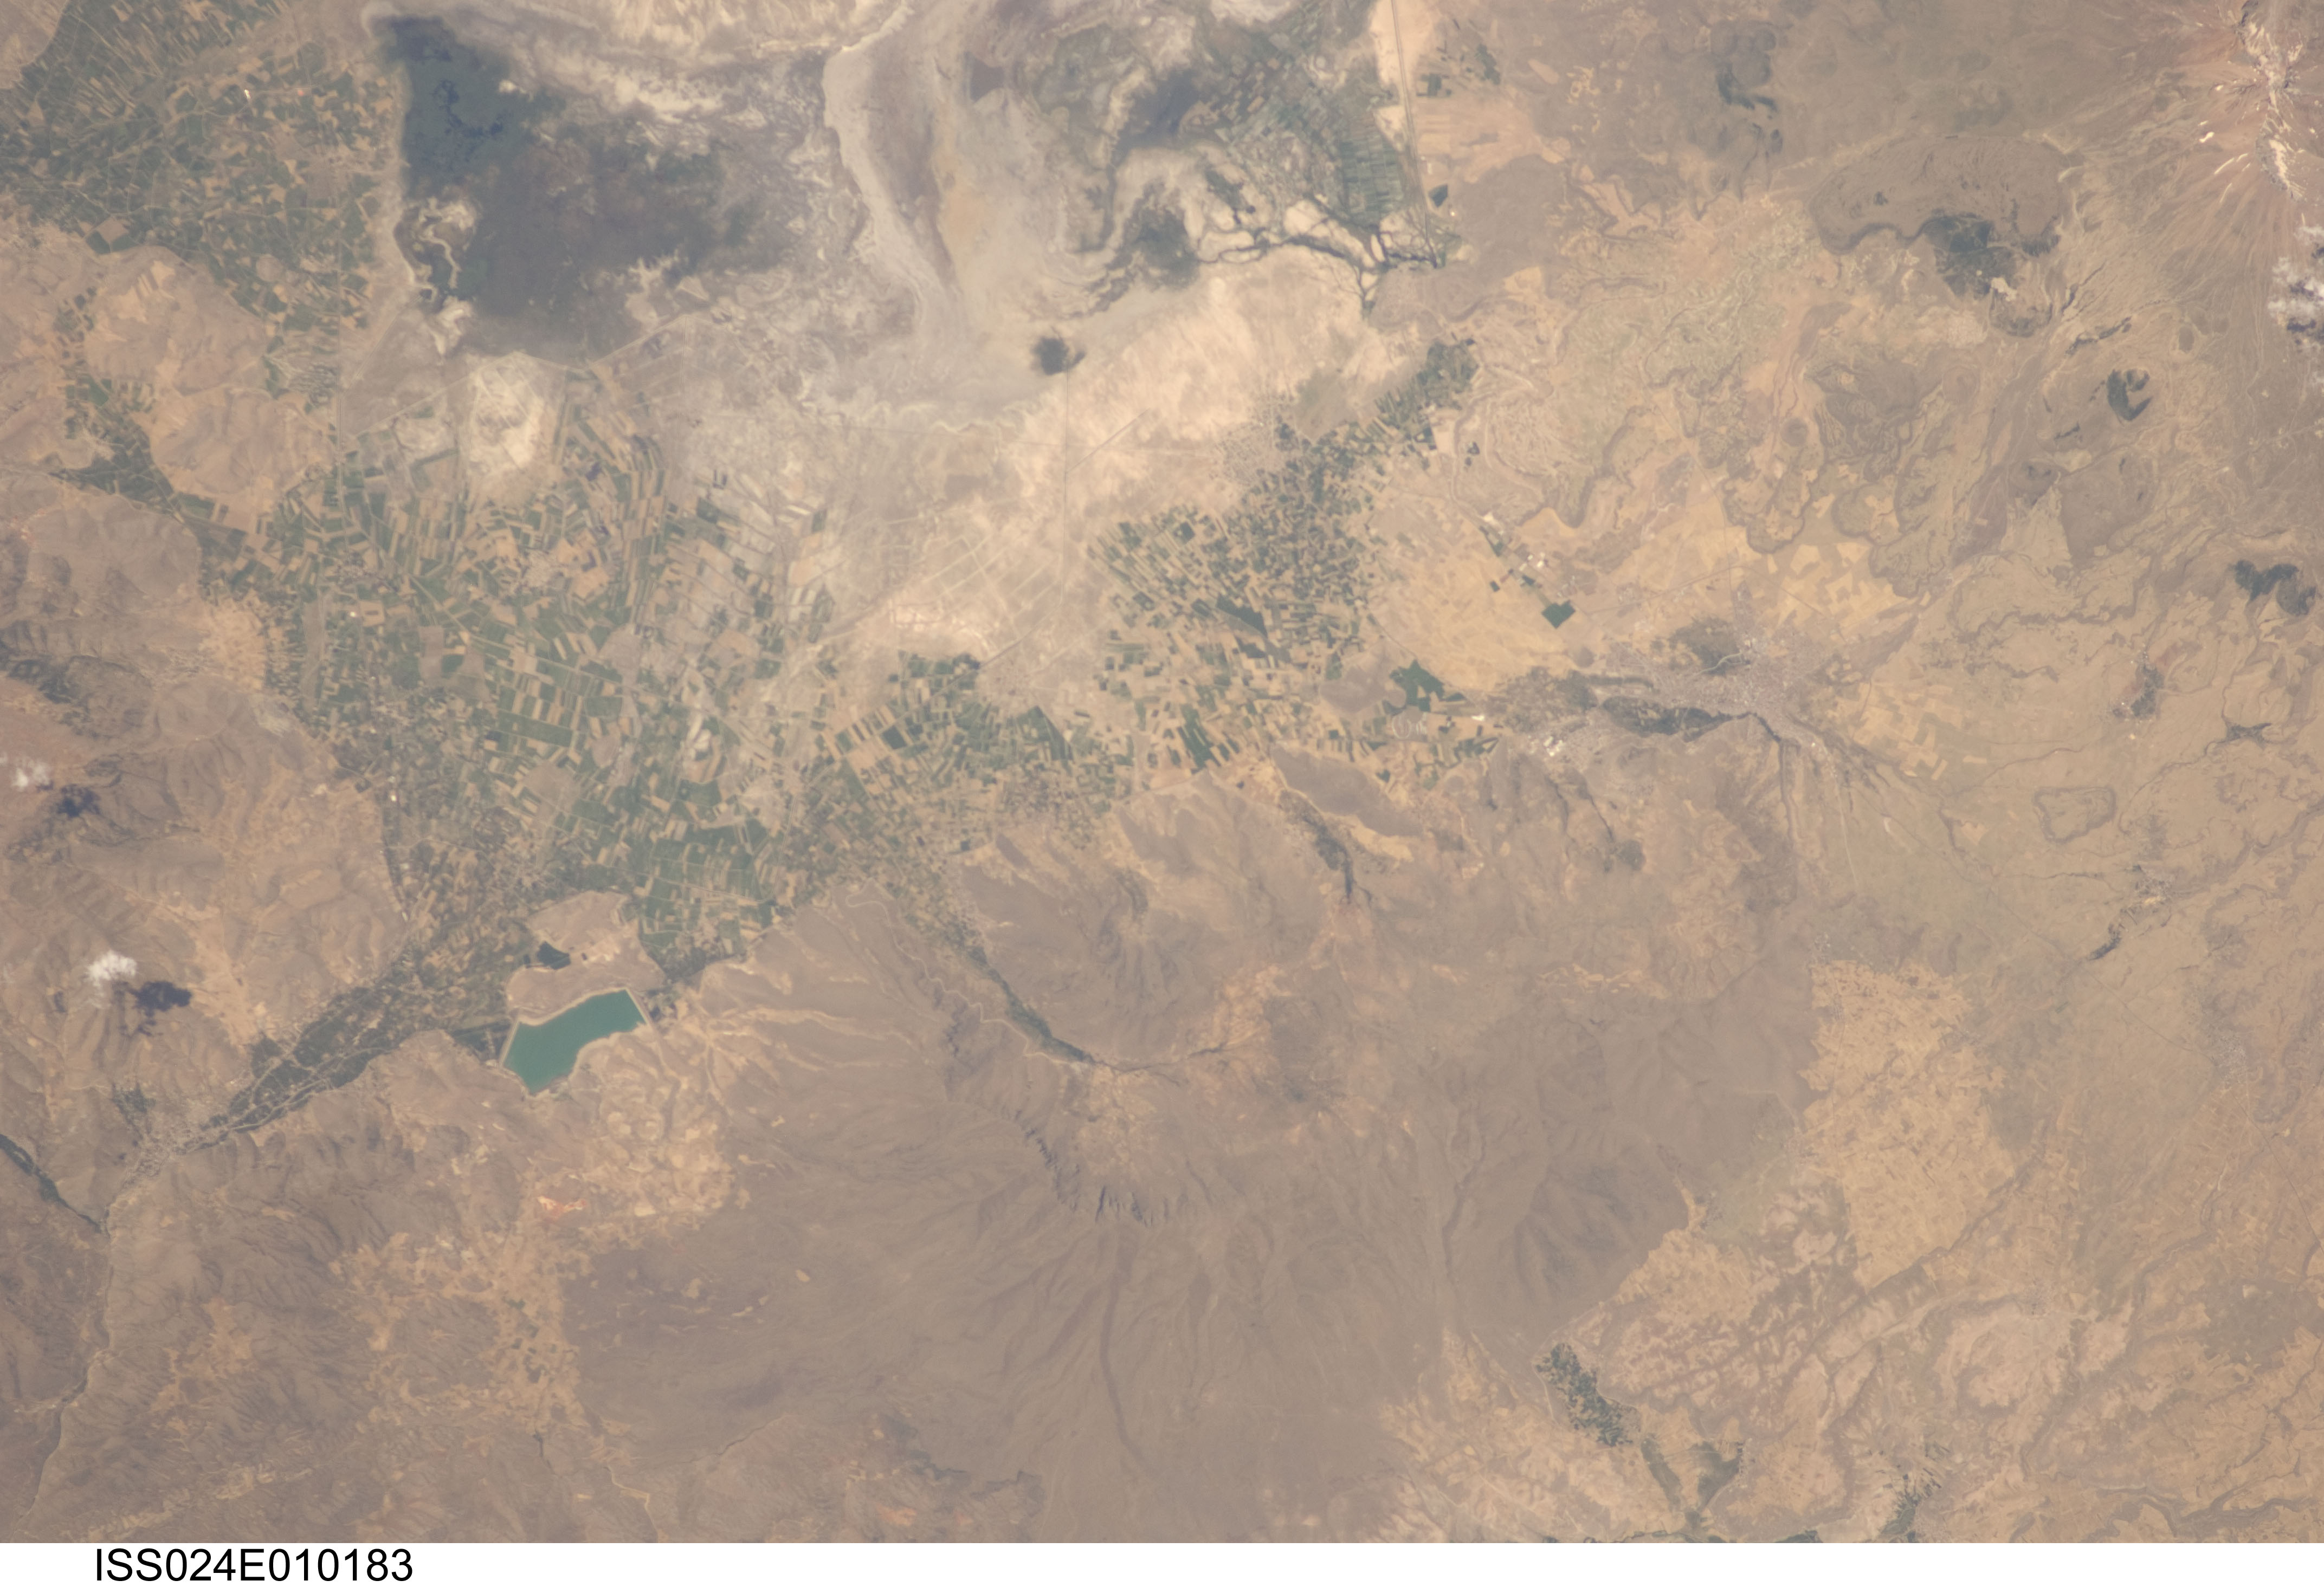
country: TURKEY
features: DEVELI, AGCASAR RES., MTS., AGR.
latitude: 38.3
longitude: 35.4
